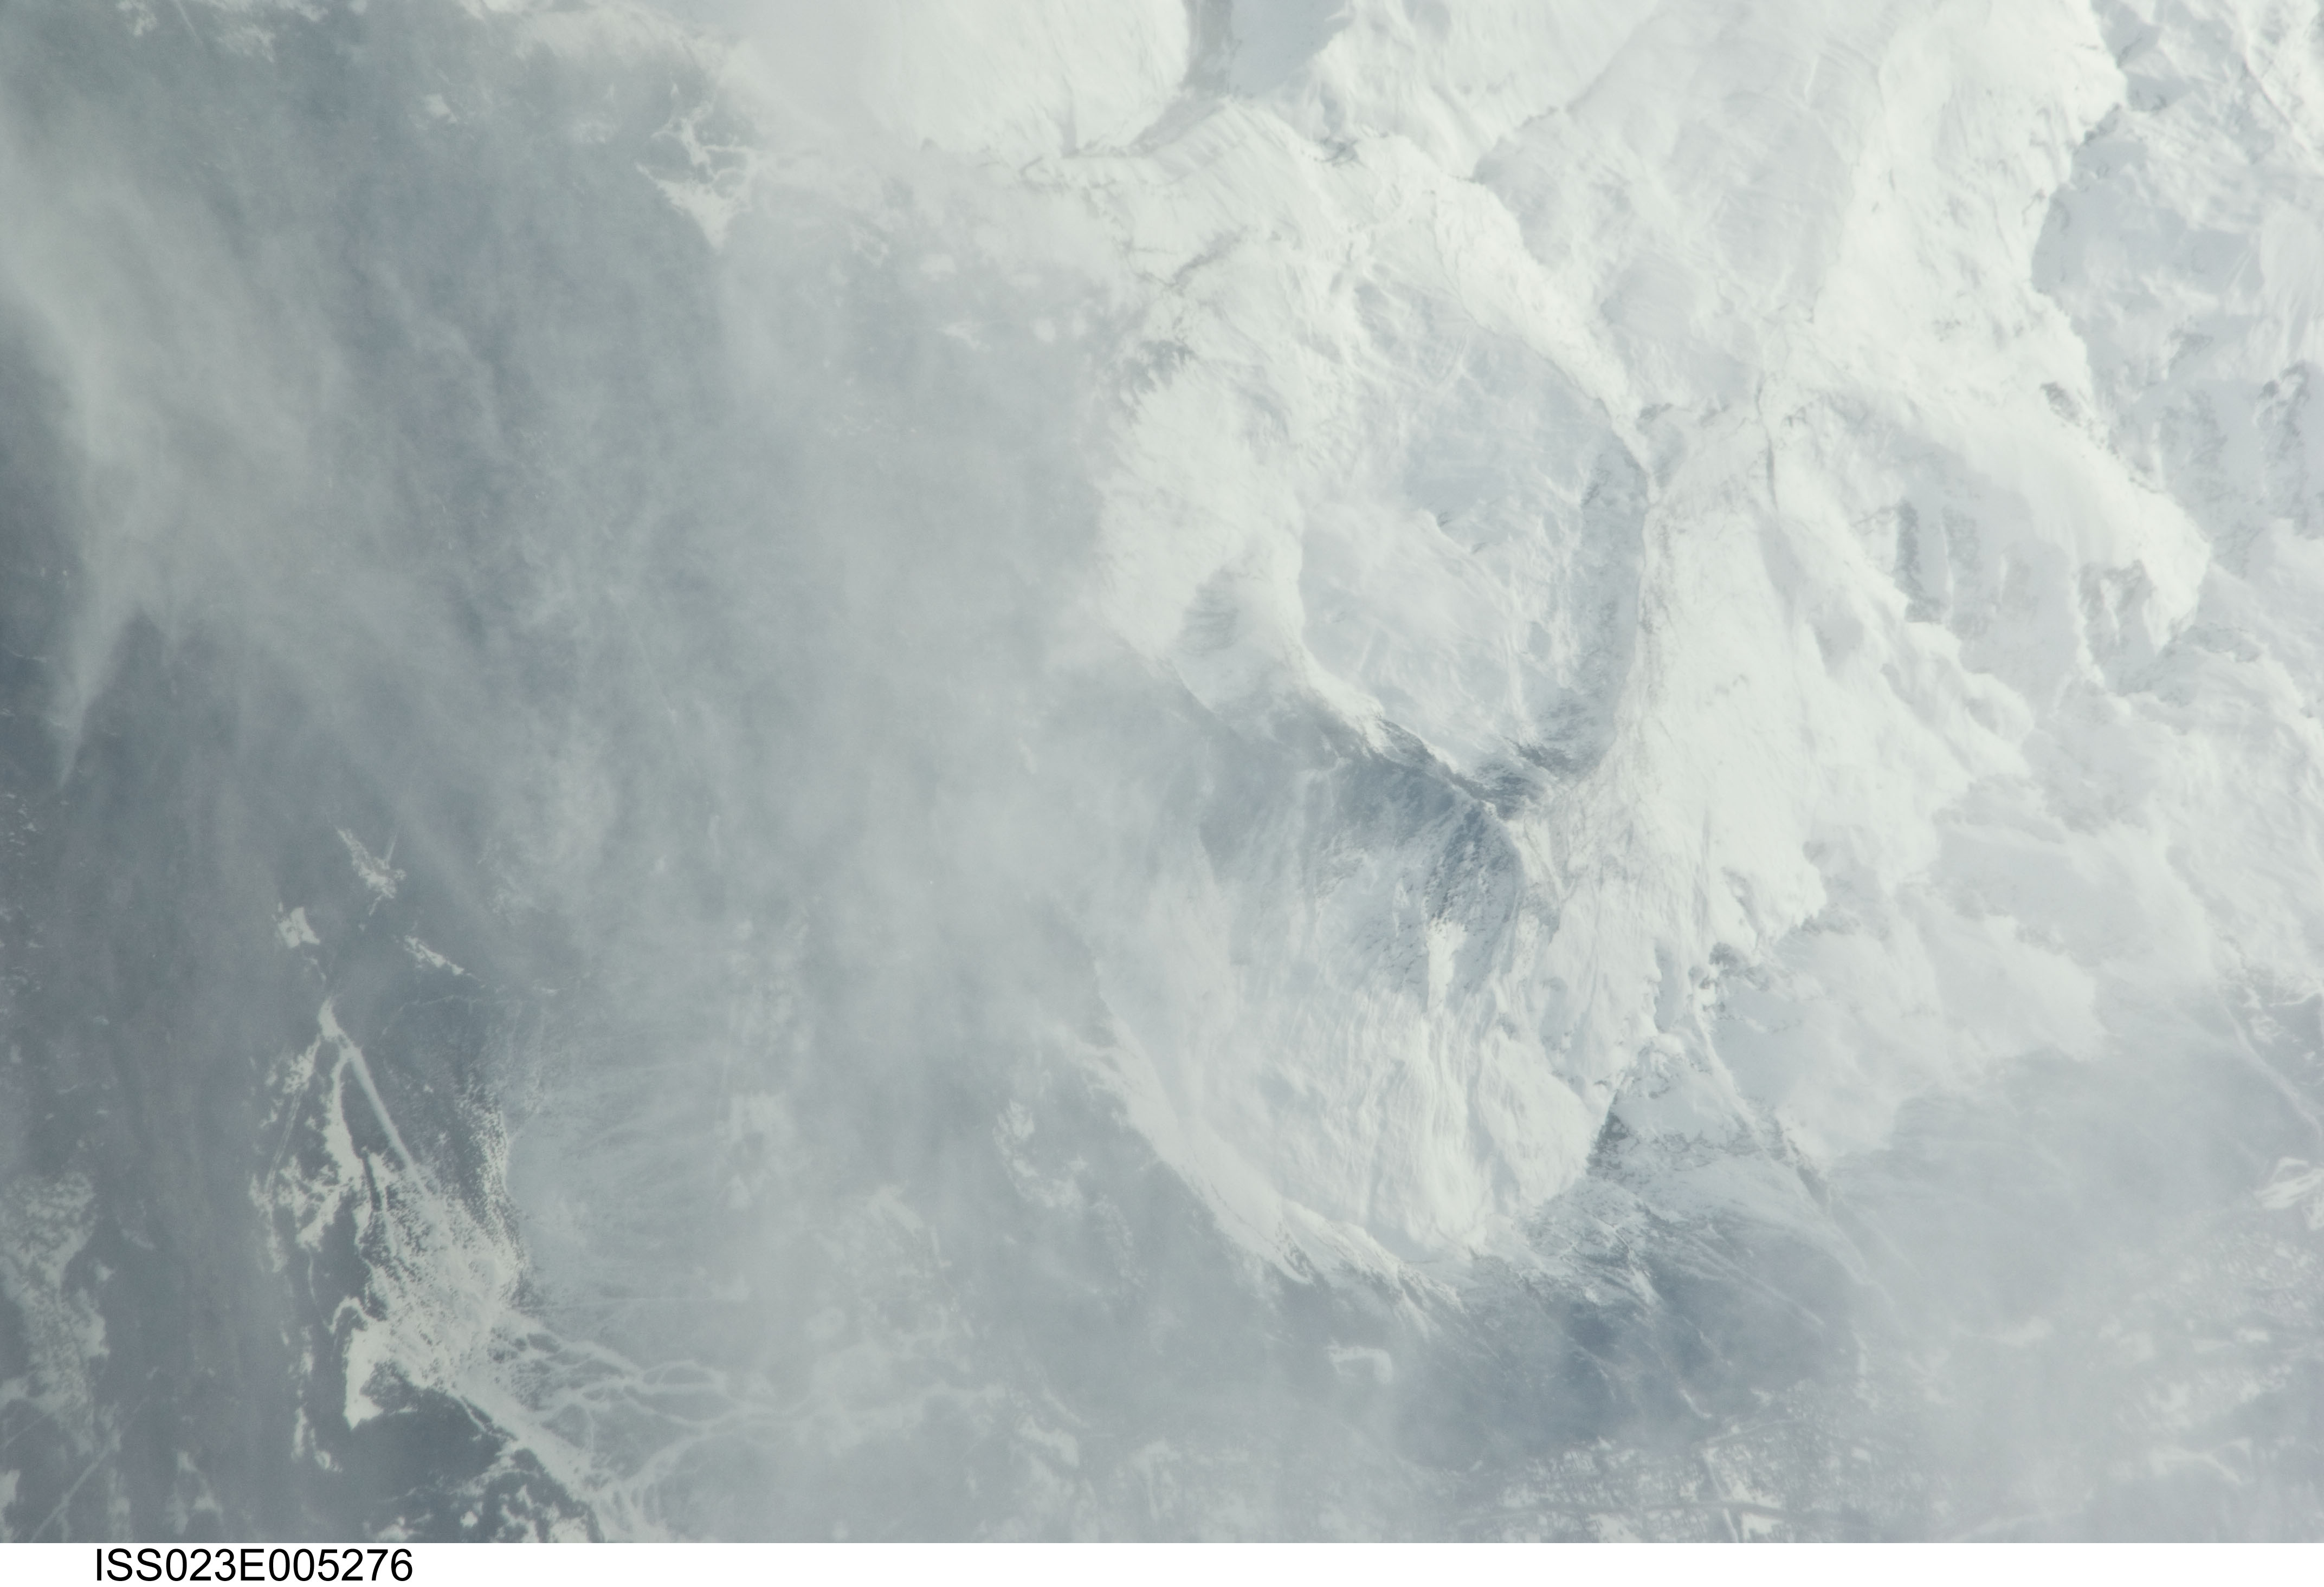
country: FRANCE
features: ALPS, SNOW, VALLEYS, FOREST, MT. RUAN AREA
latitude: 46.0
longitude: 6.7
